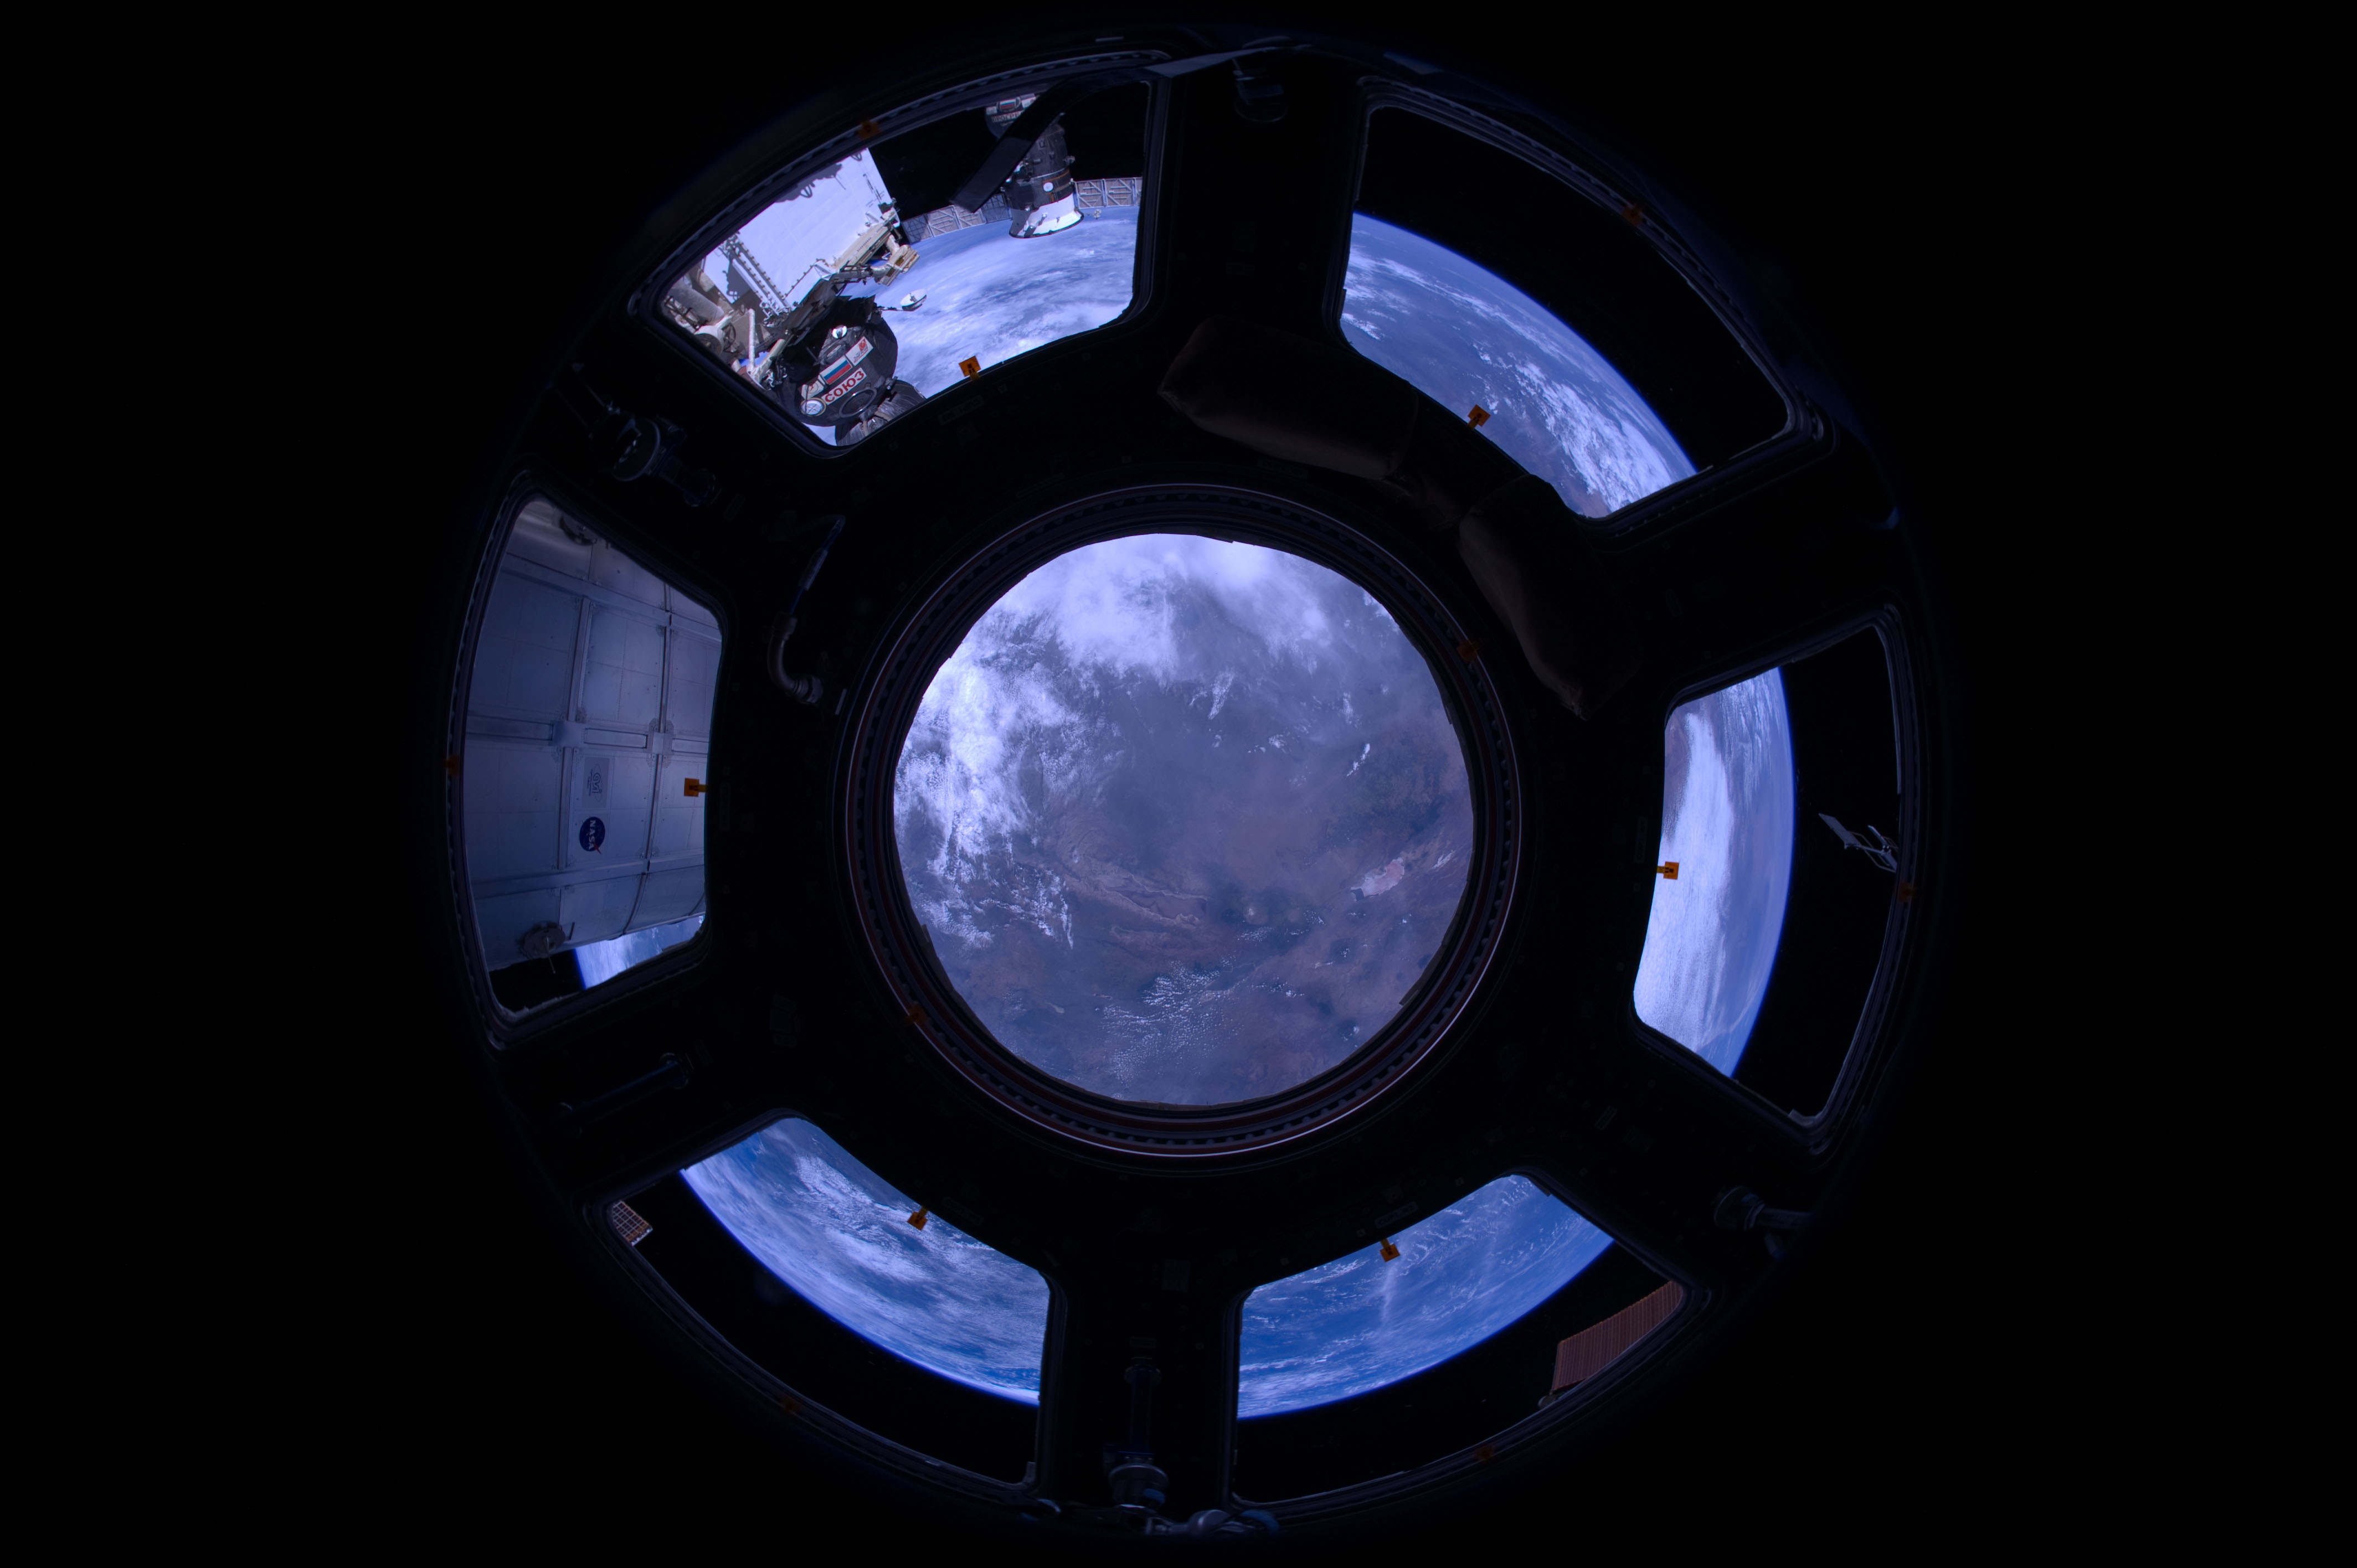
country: TANZANIA
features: L. EYASI, L. NATRON, NGORONGORO CRATER
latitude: -3.0
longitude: 35.0
